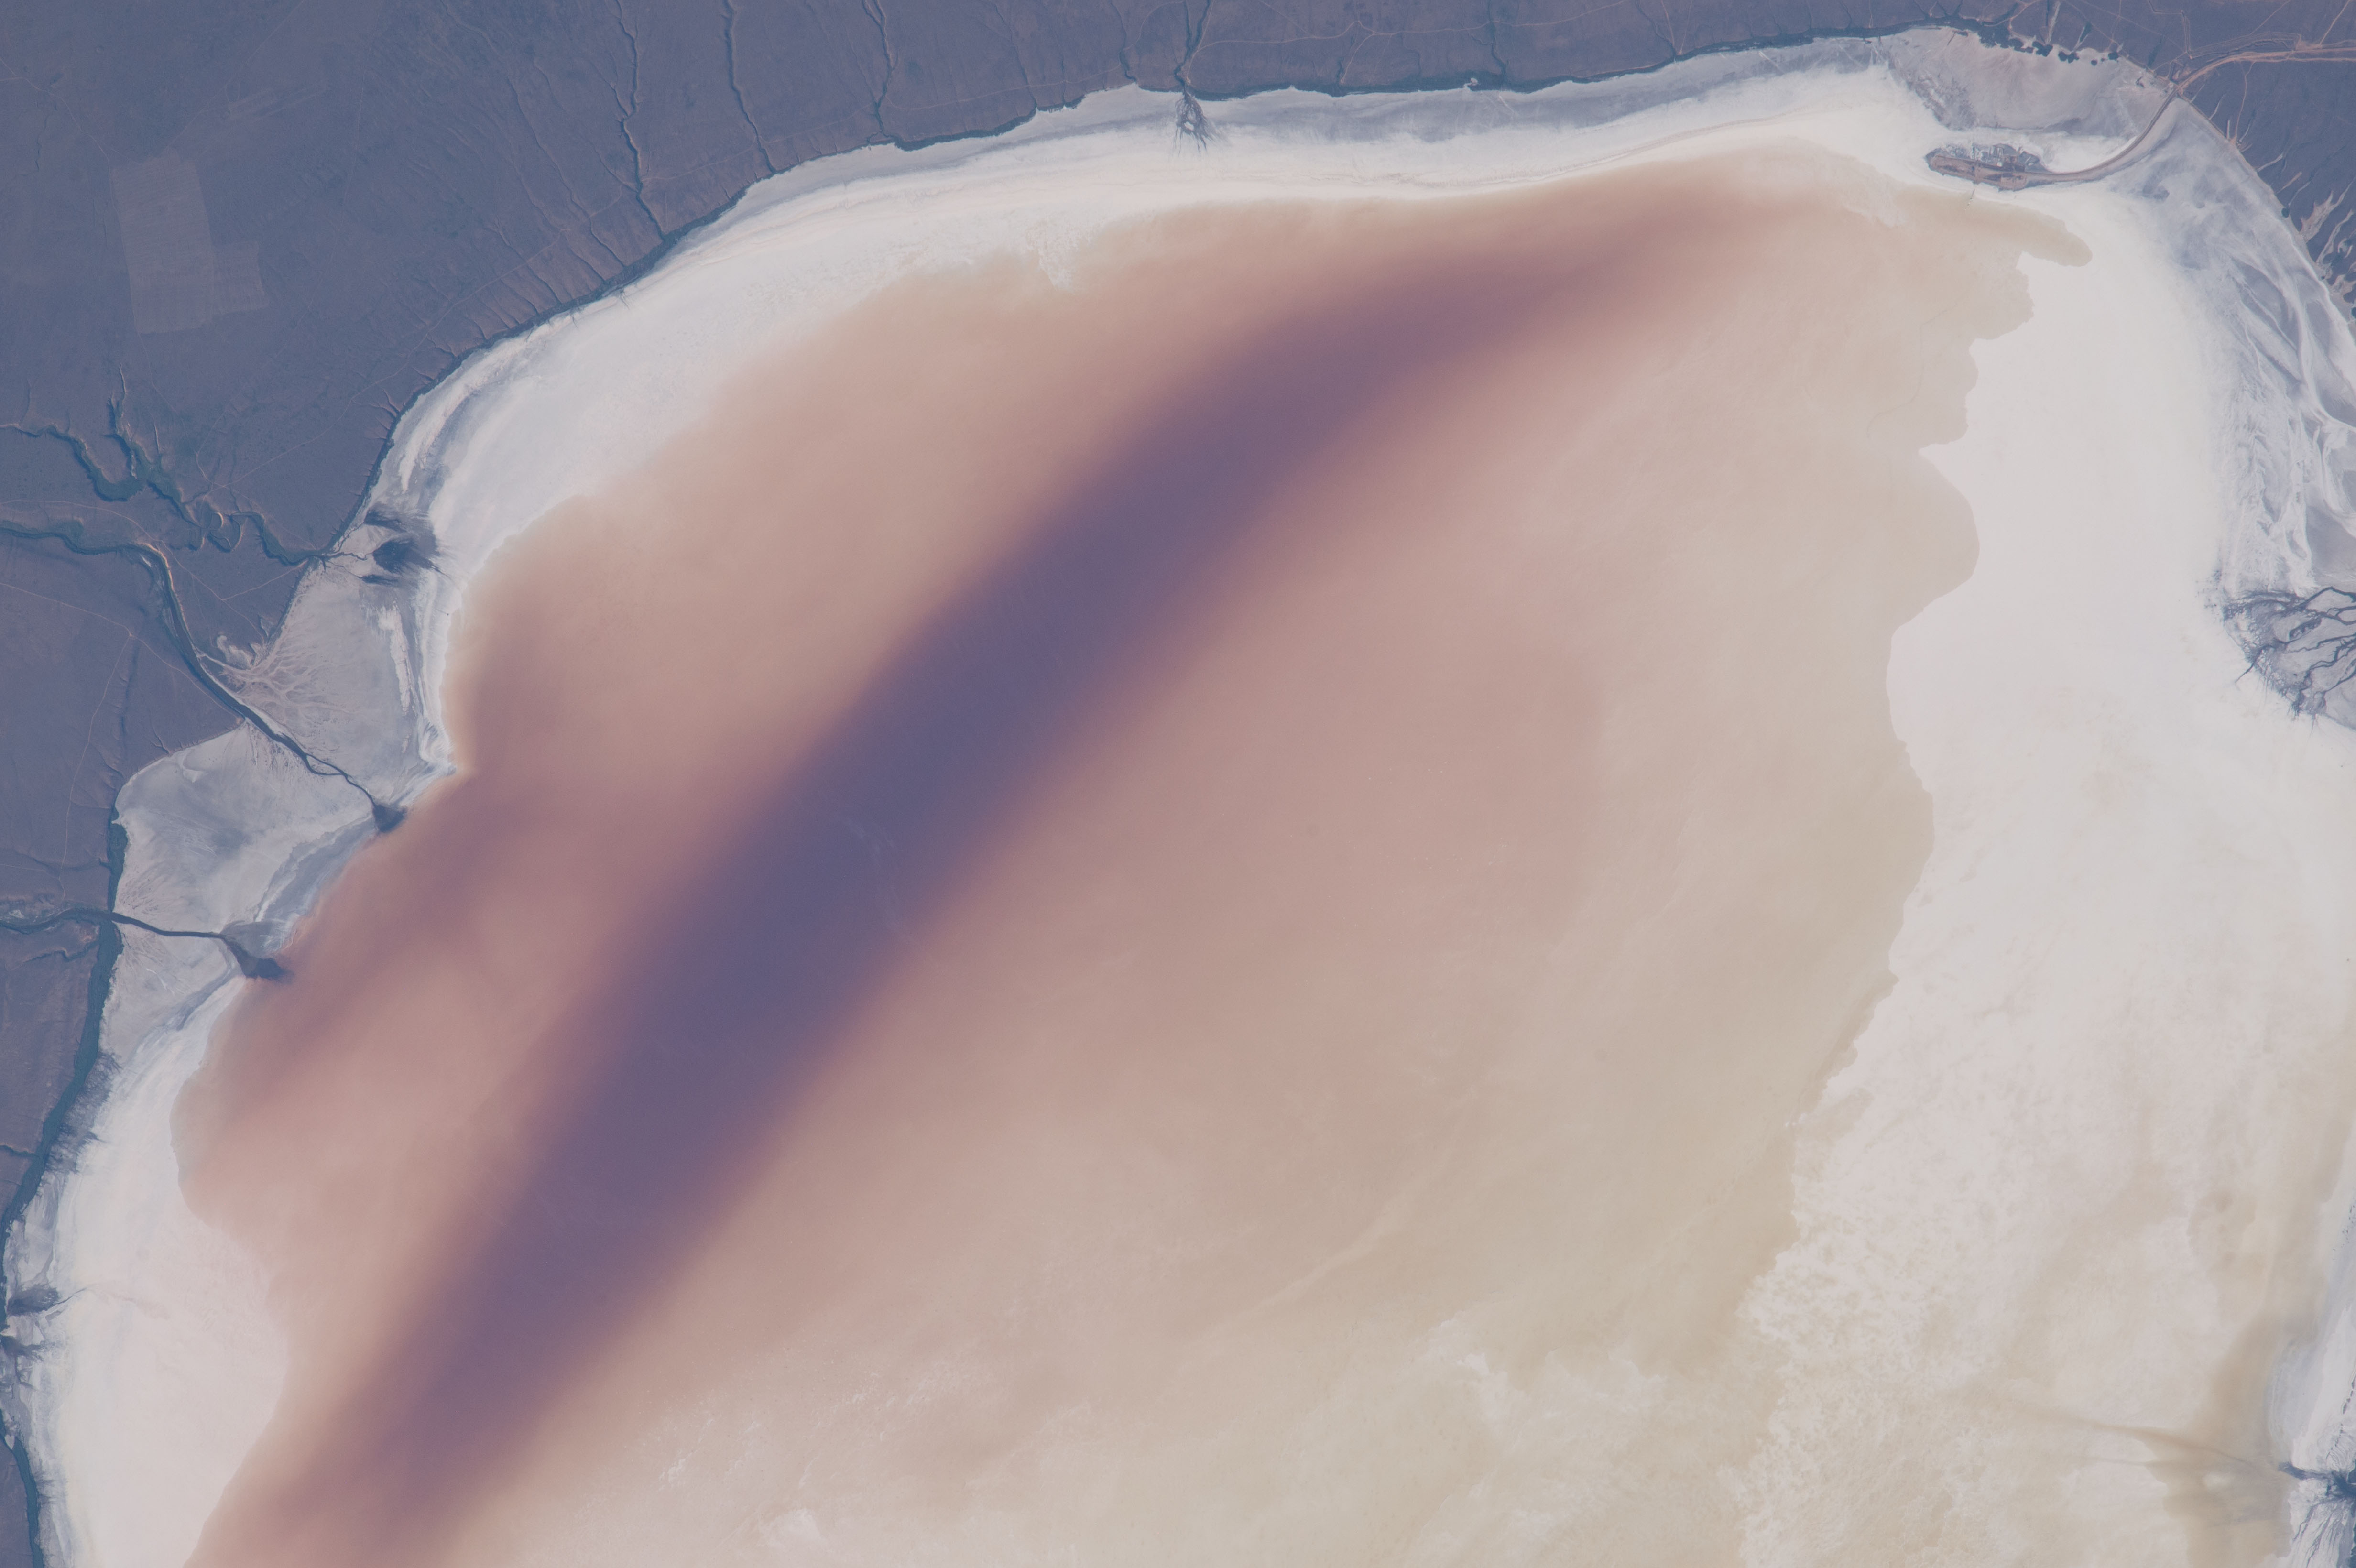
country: RUSSIAN FEDERATION
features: LAKE ELTON, ALGAE BLOOM, NORTHEASTERN SHORELINE, RAVINES, SMALL DELTAS
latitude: 49.2
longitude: 46.7
